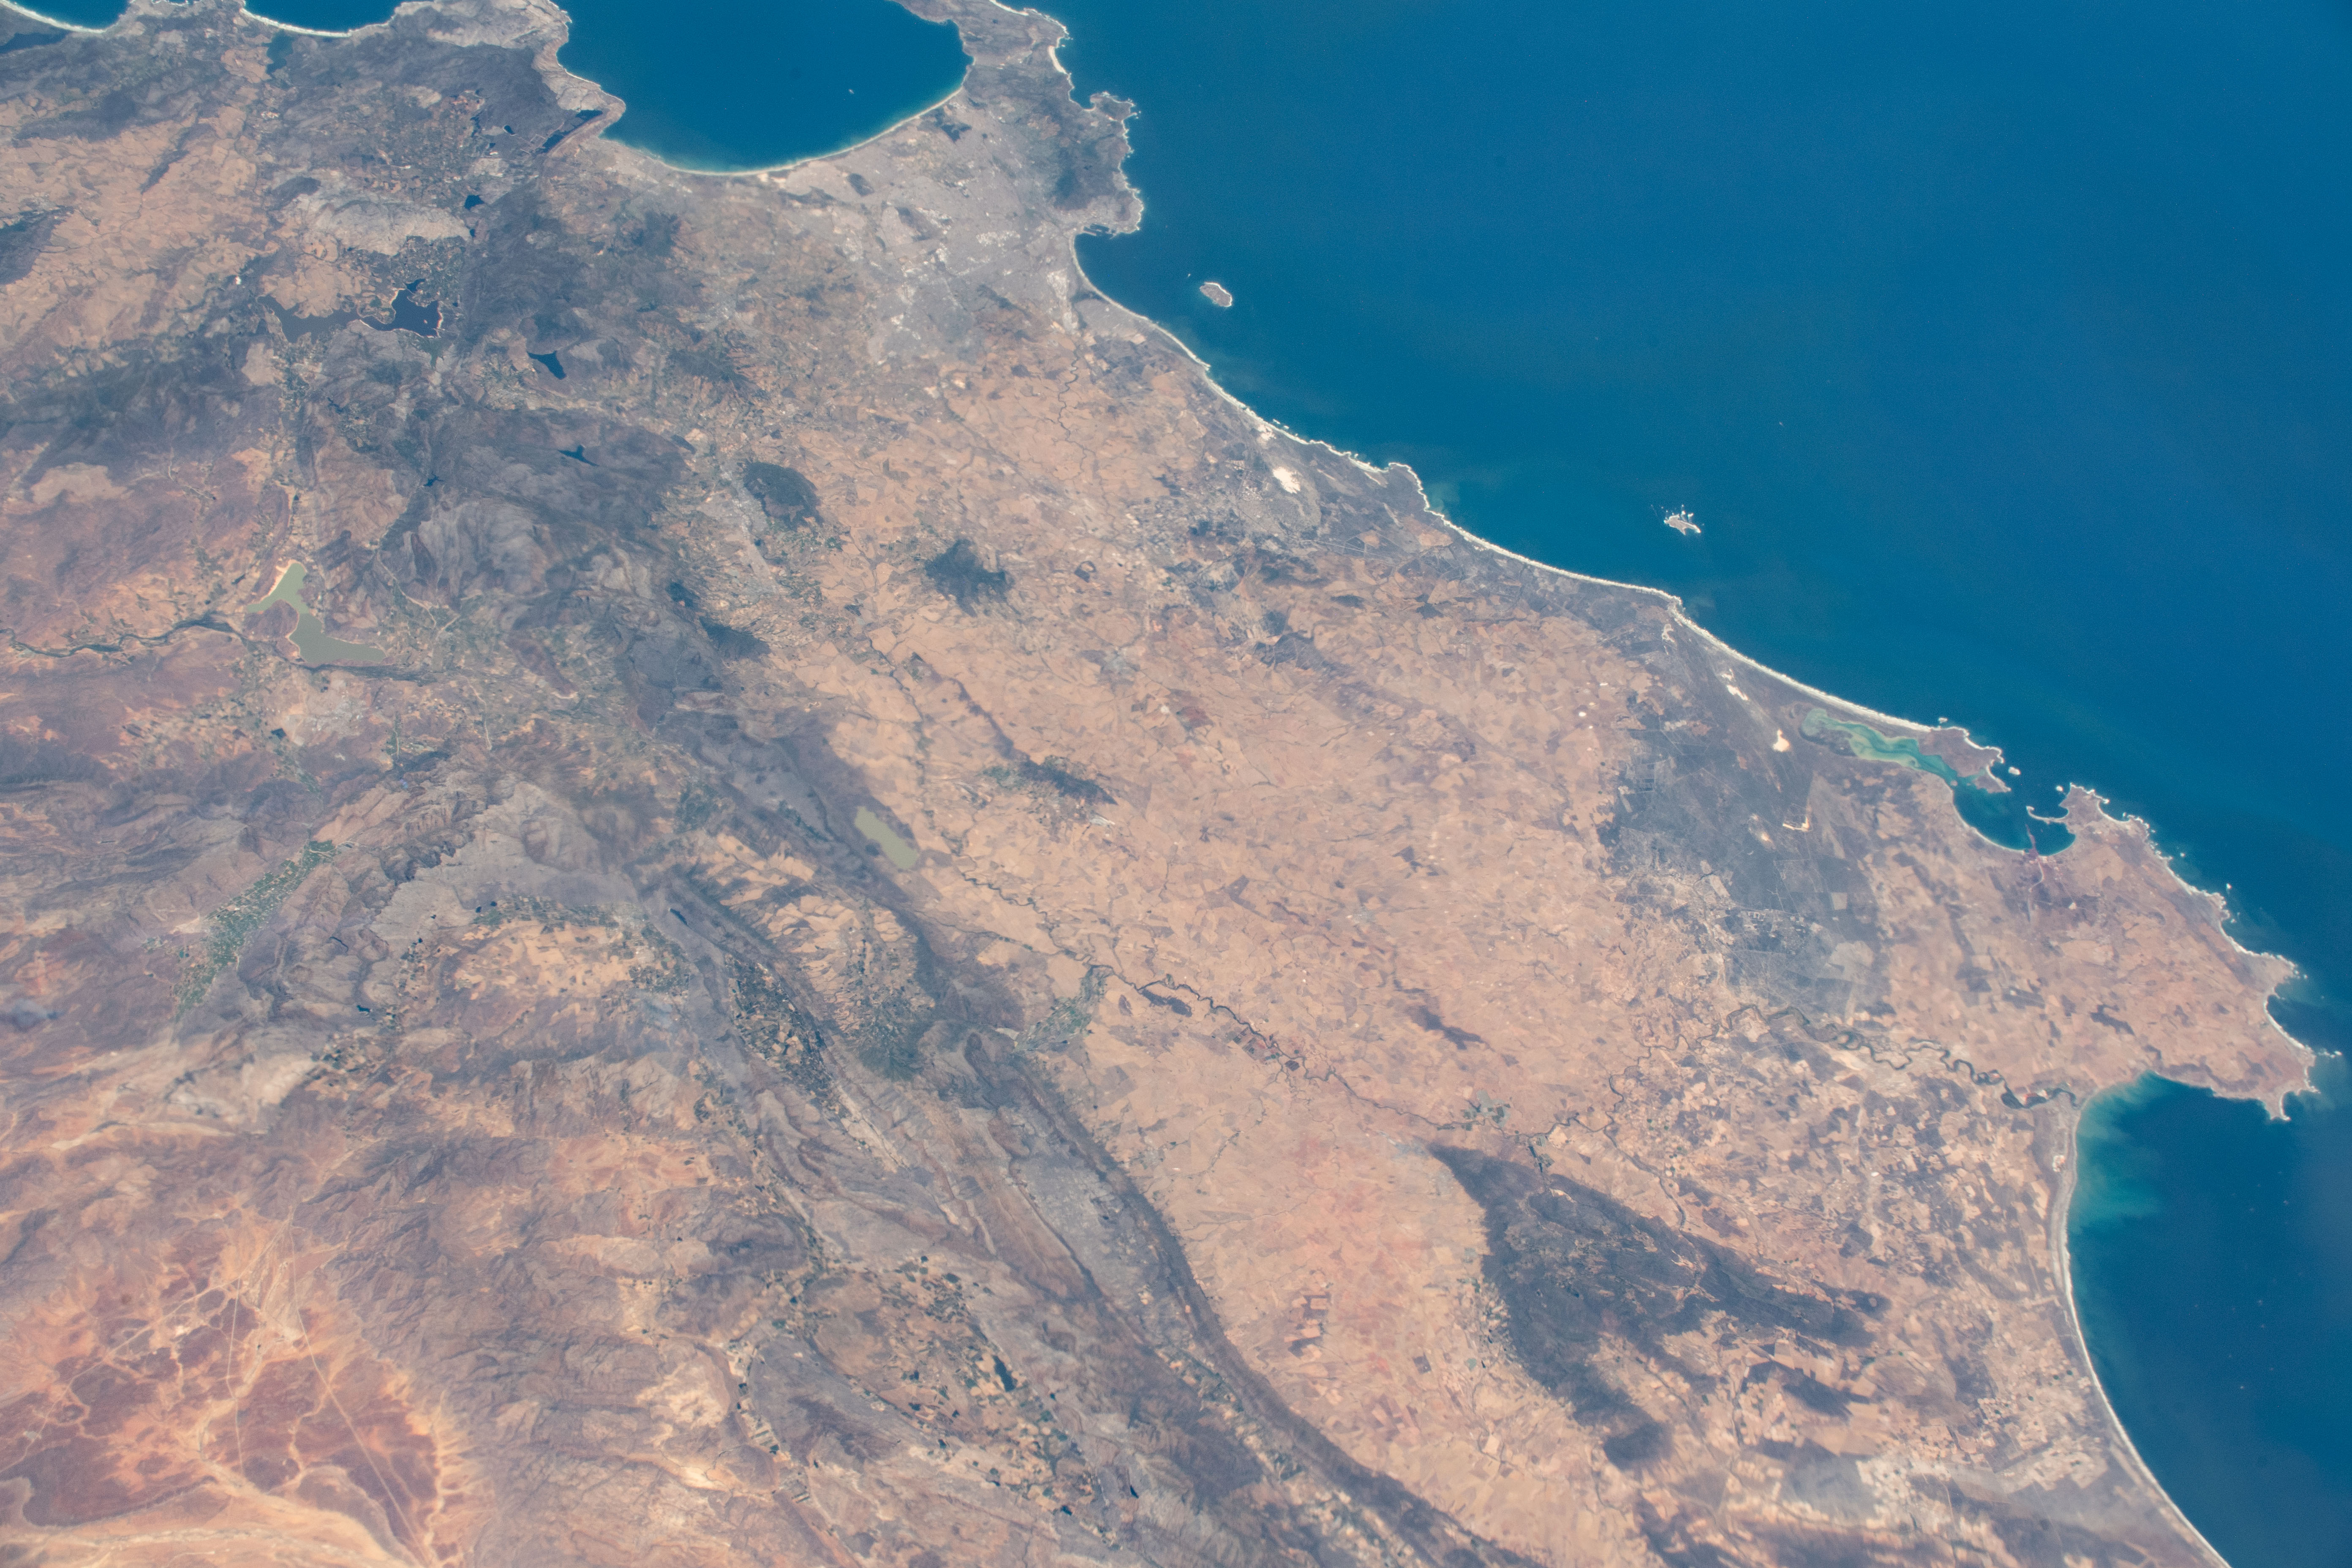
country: REPUBLIC SOUTH AFRICA
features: WEST COAST NATIONAL PARK MARINE PROTECTED AREA, BANGHOEK PRIVATE NATURE RESERVE, CAPE TOWN
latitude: -33.3
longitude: 18.7
